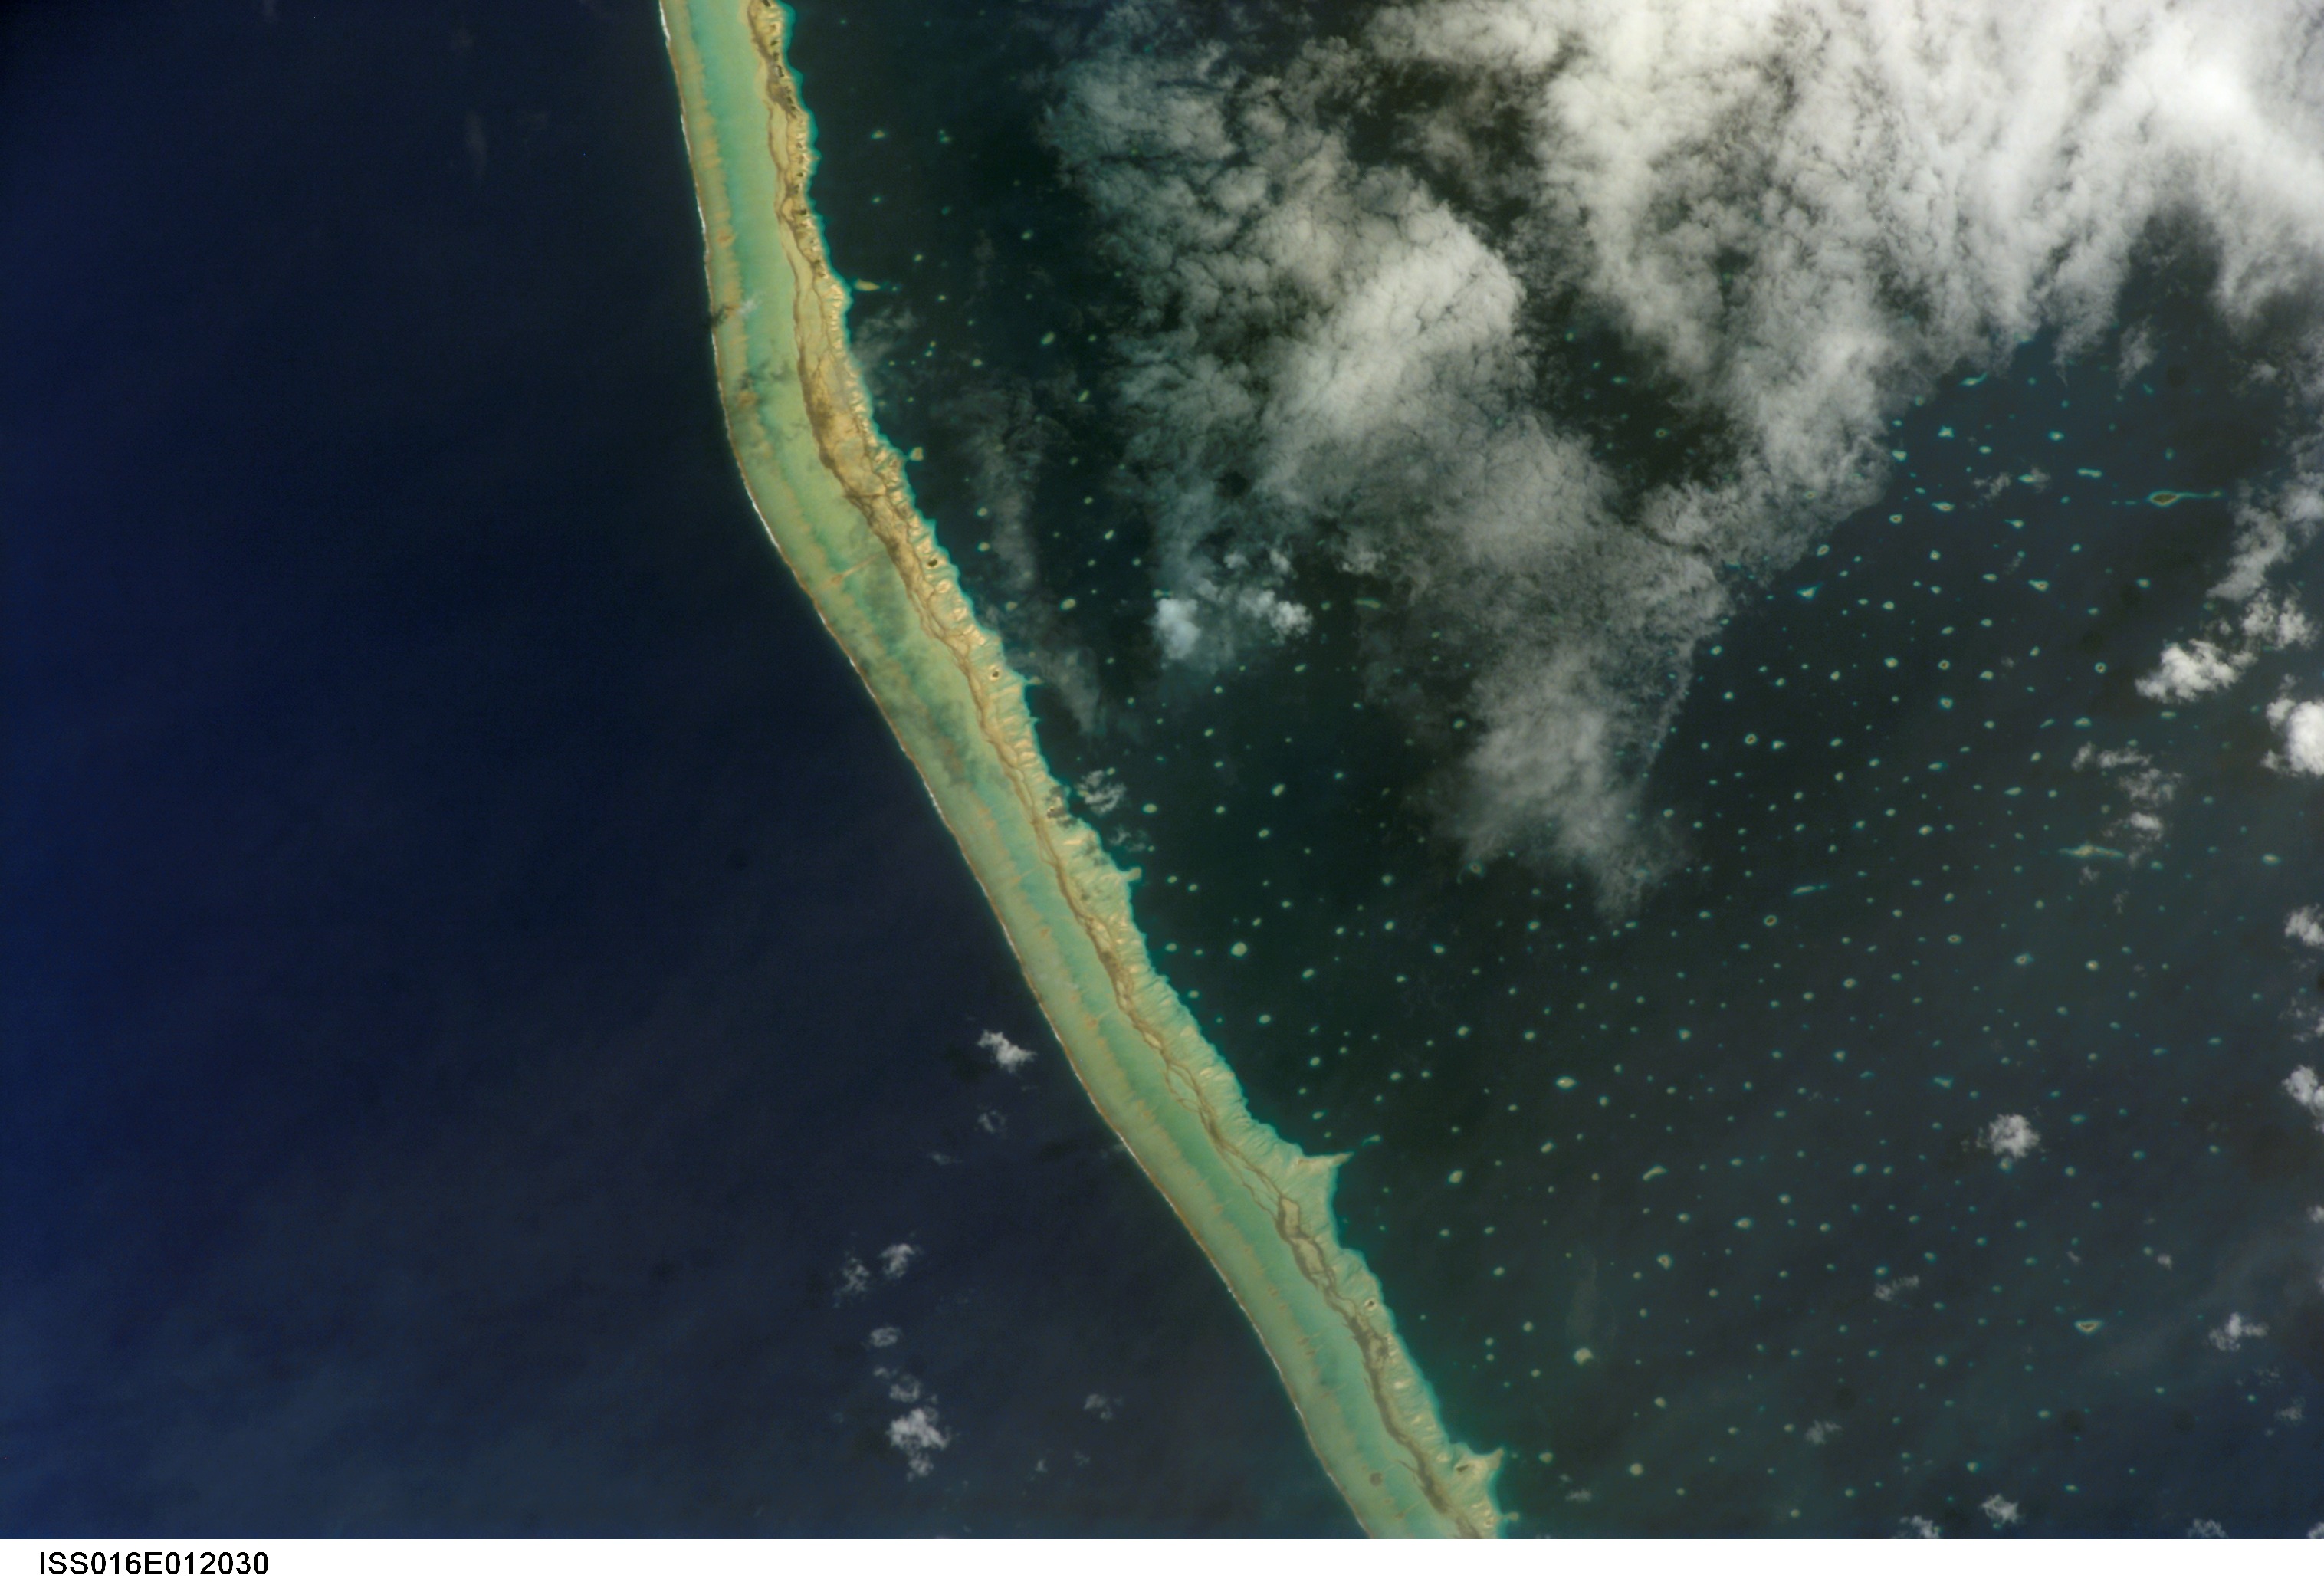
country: TUAMOTU ARCHIPELAGO
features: E. FAKARAVA ATOLL, S. PACIFIC O.
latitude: -16.3
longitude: -145.7
